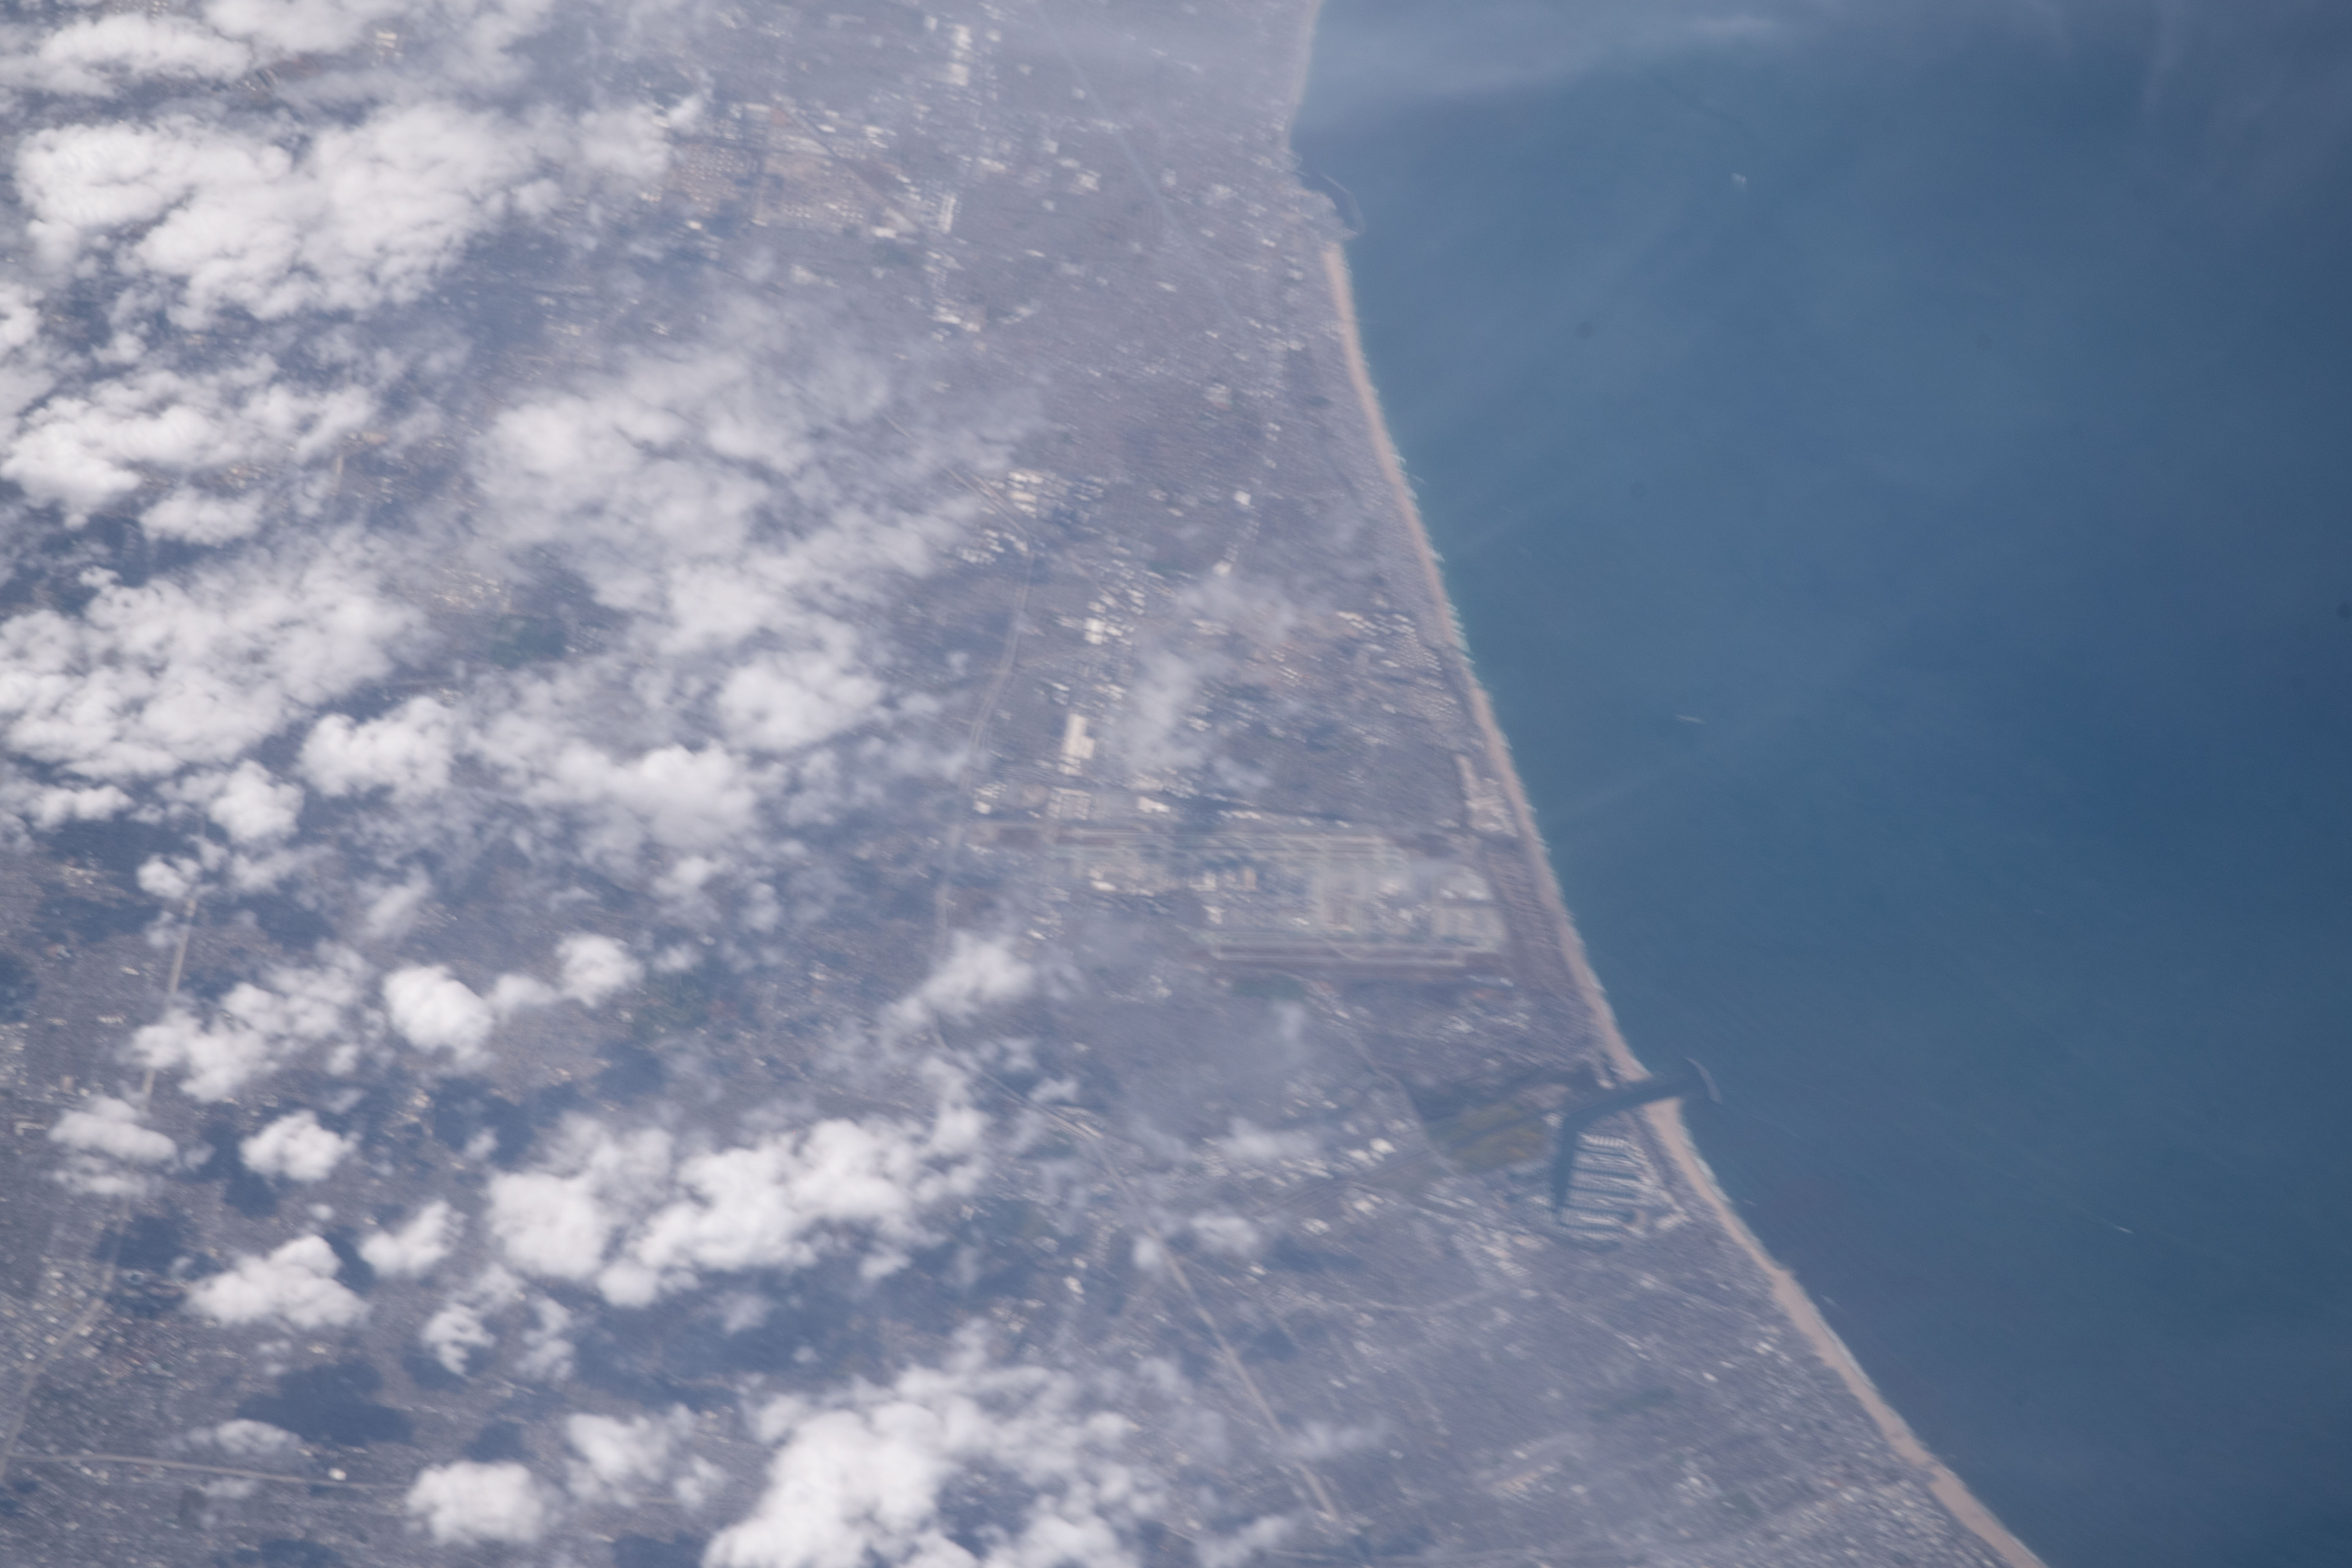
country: USA-CALIFORNIA
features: INGLEWOOD, REDONDO CANYON
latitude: 33.9
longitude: -118.4
